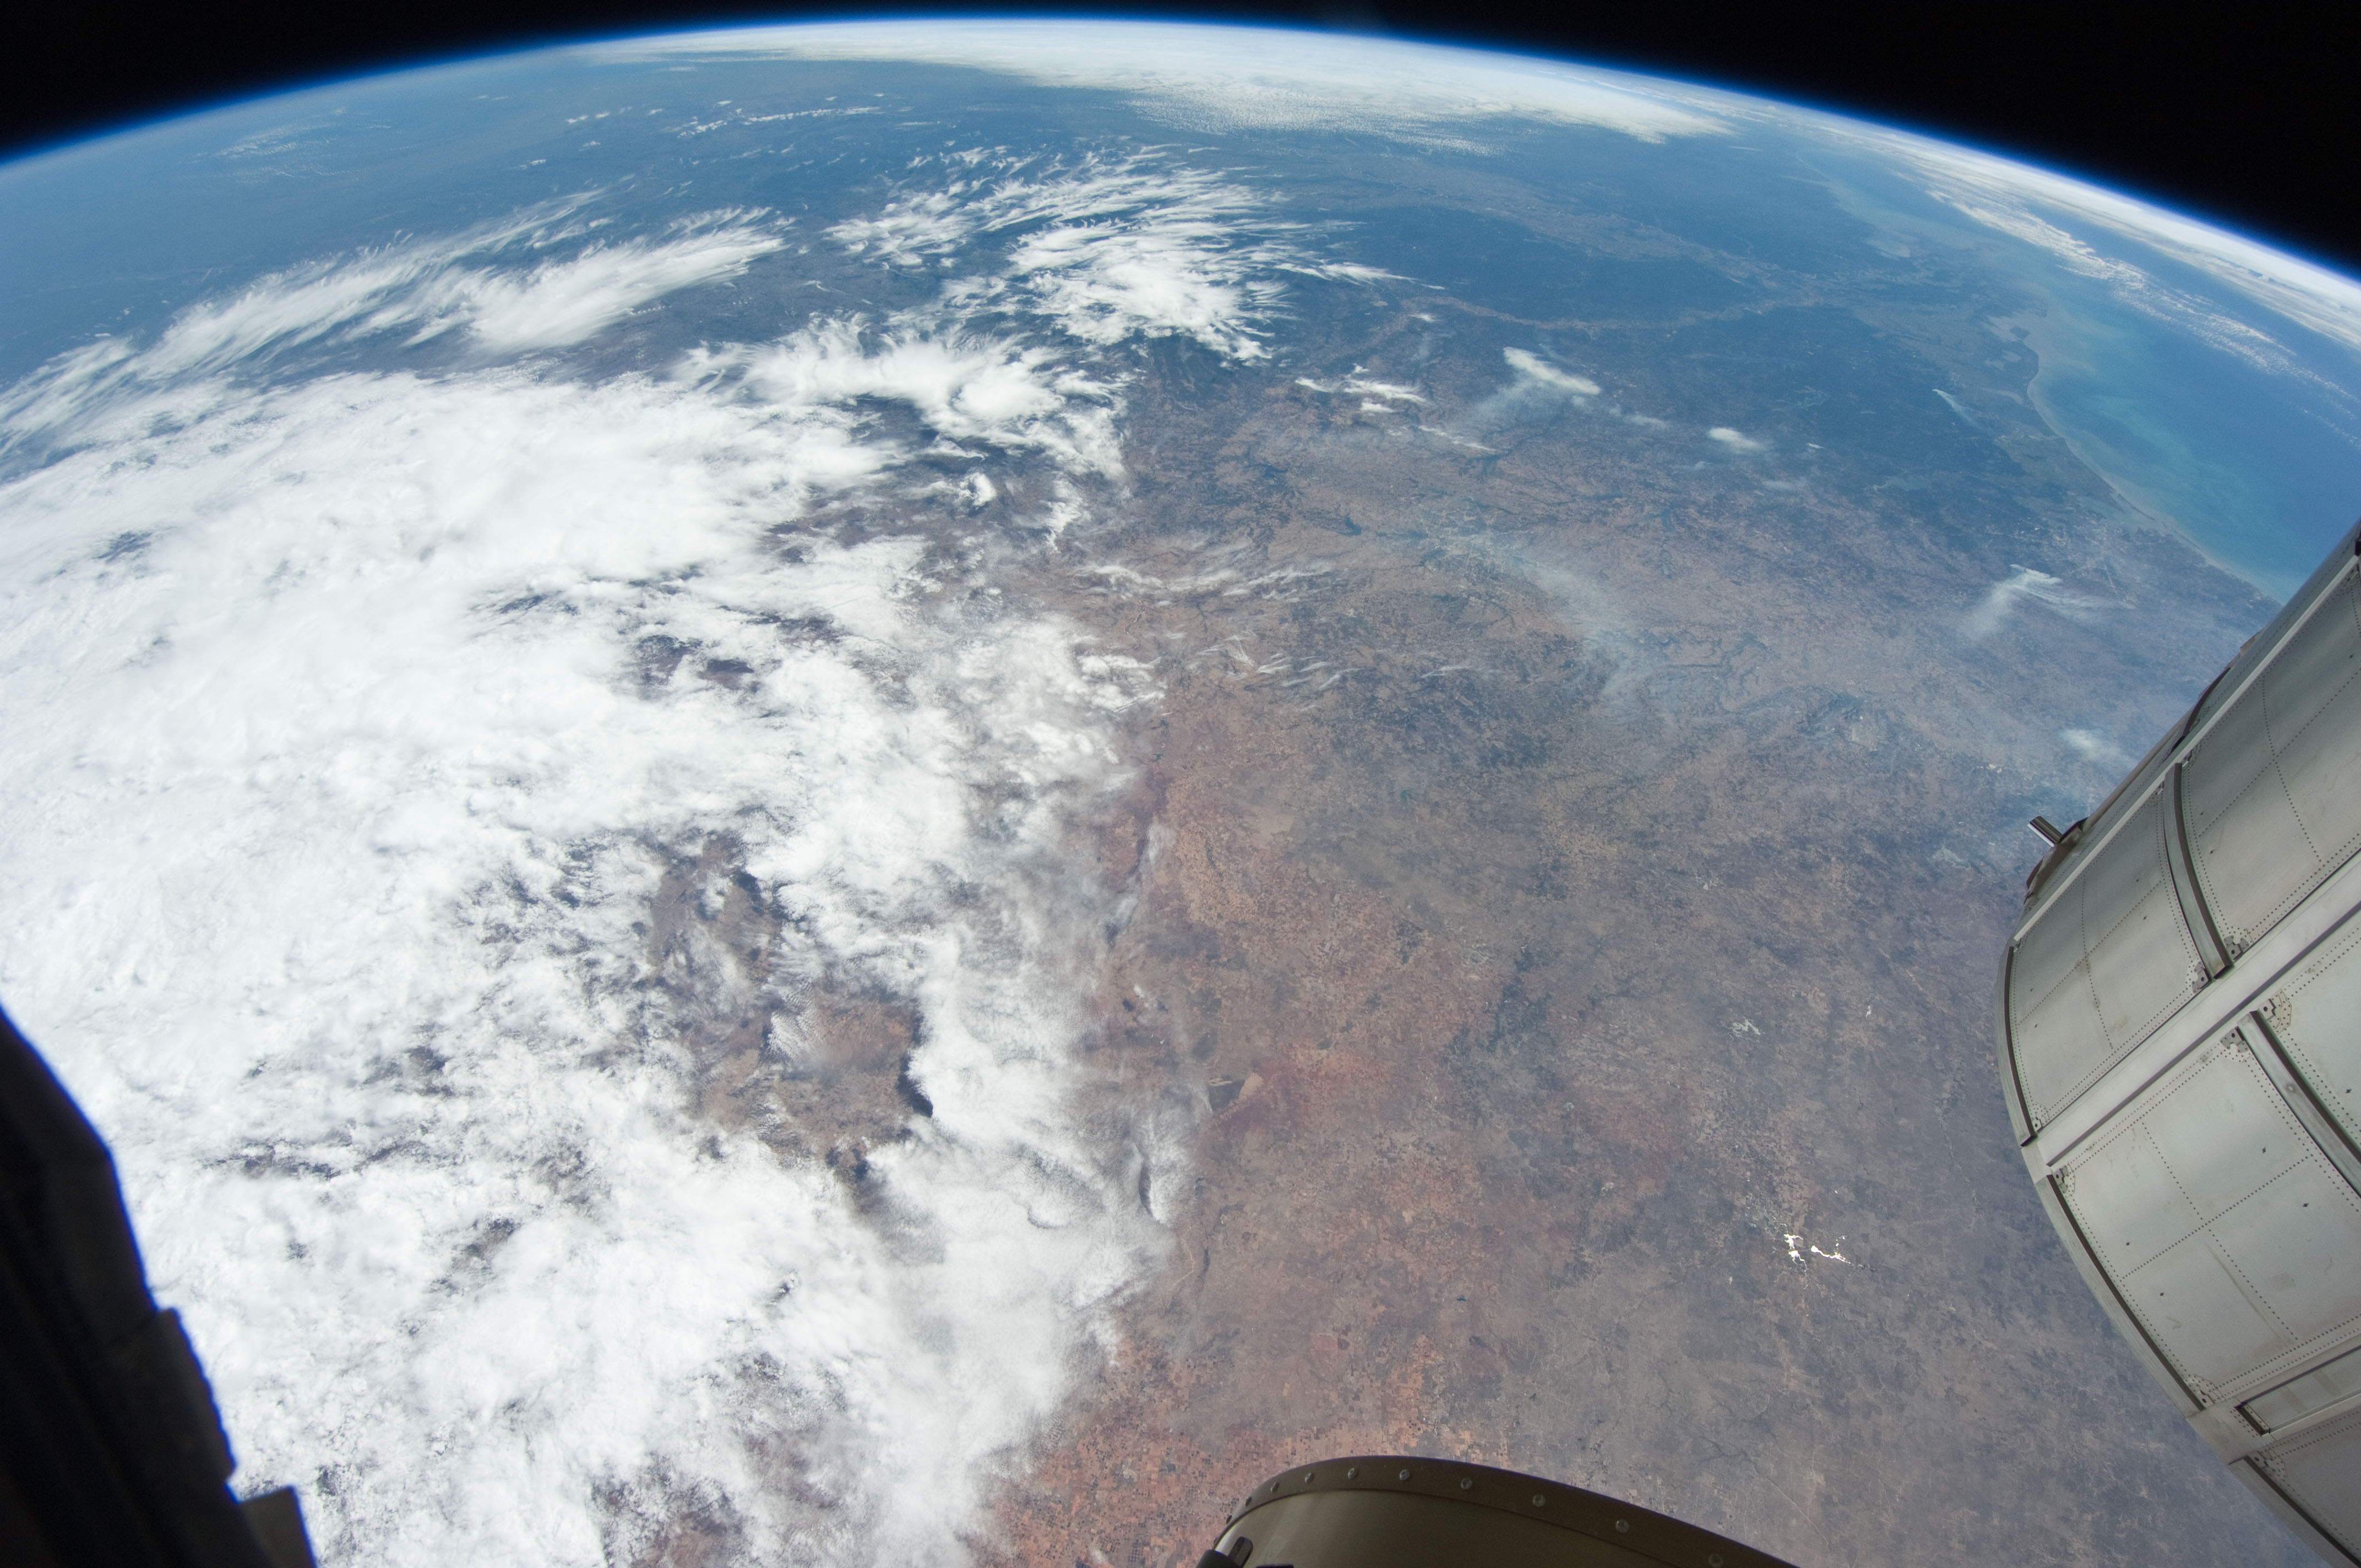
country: USA-KANSAS
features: PAN-PLAINS, GULF OF MEXICO, SMOKE PLUMES, RED R. V., MISSISSIPPI R. V., ISS
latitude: 37.5
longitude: -96.0
